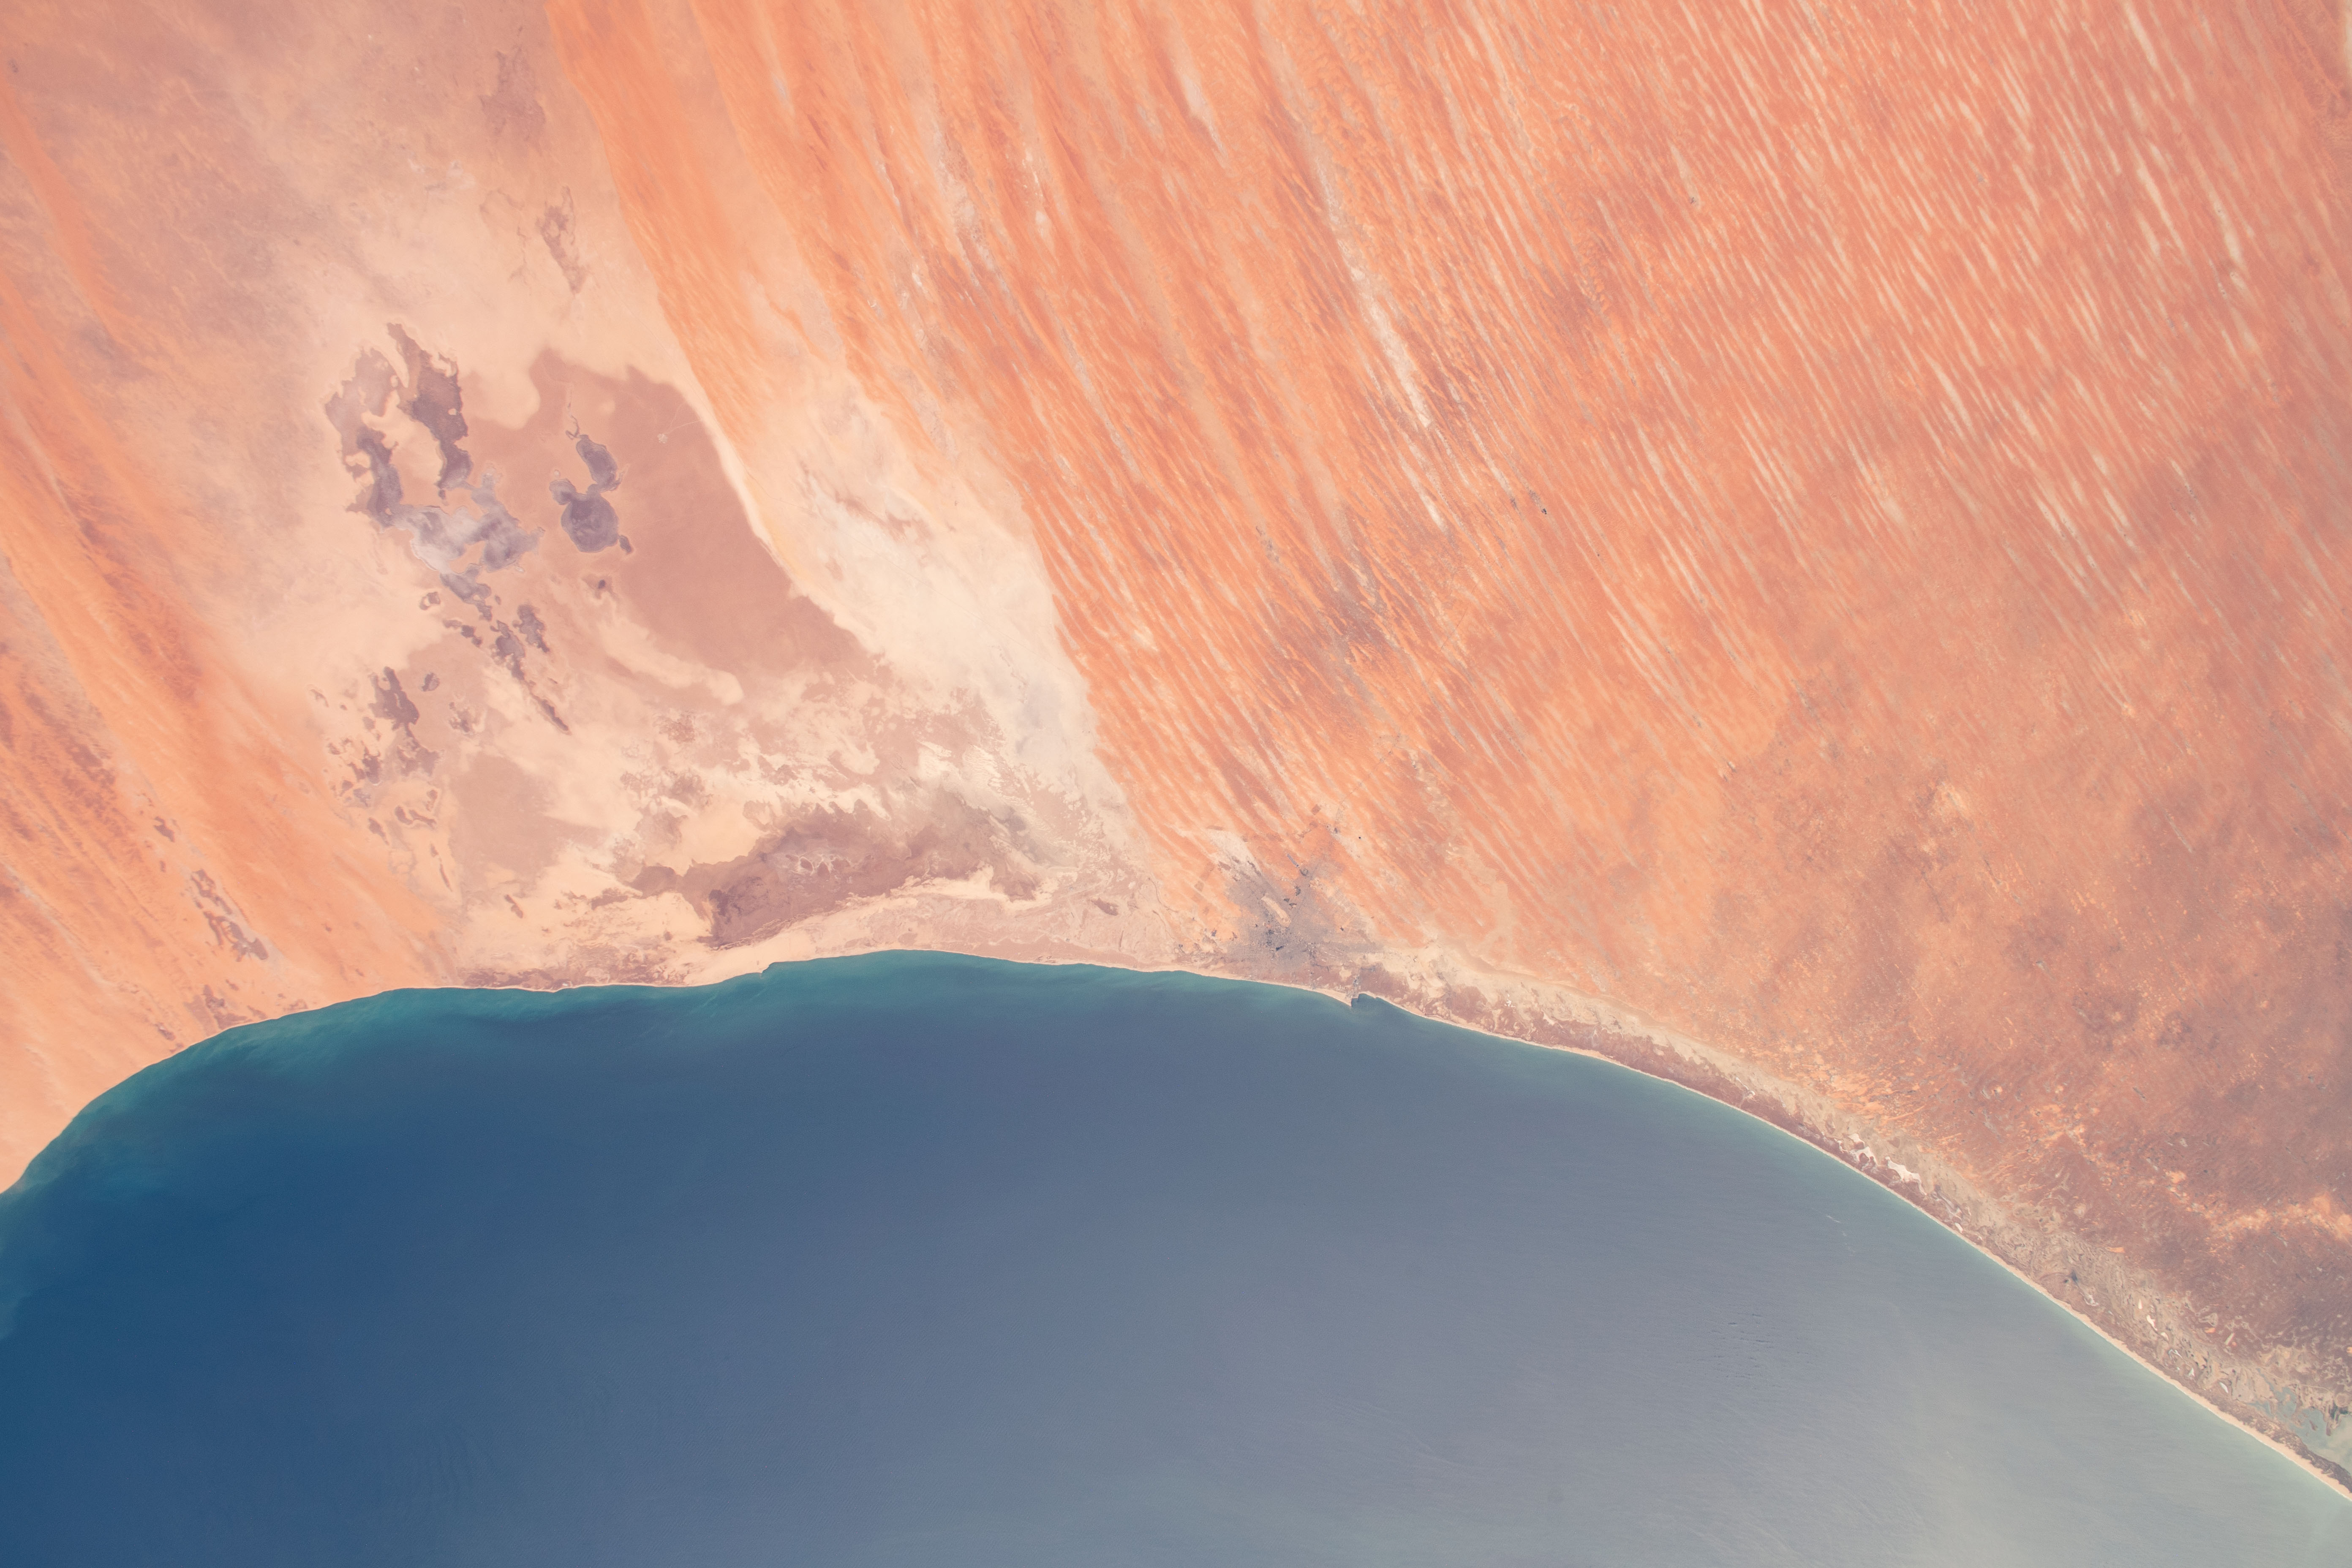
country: MAURITANIA
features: TRARZA DESERT, NOUAKCHOTT
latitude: 18.0
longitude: -16.0
